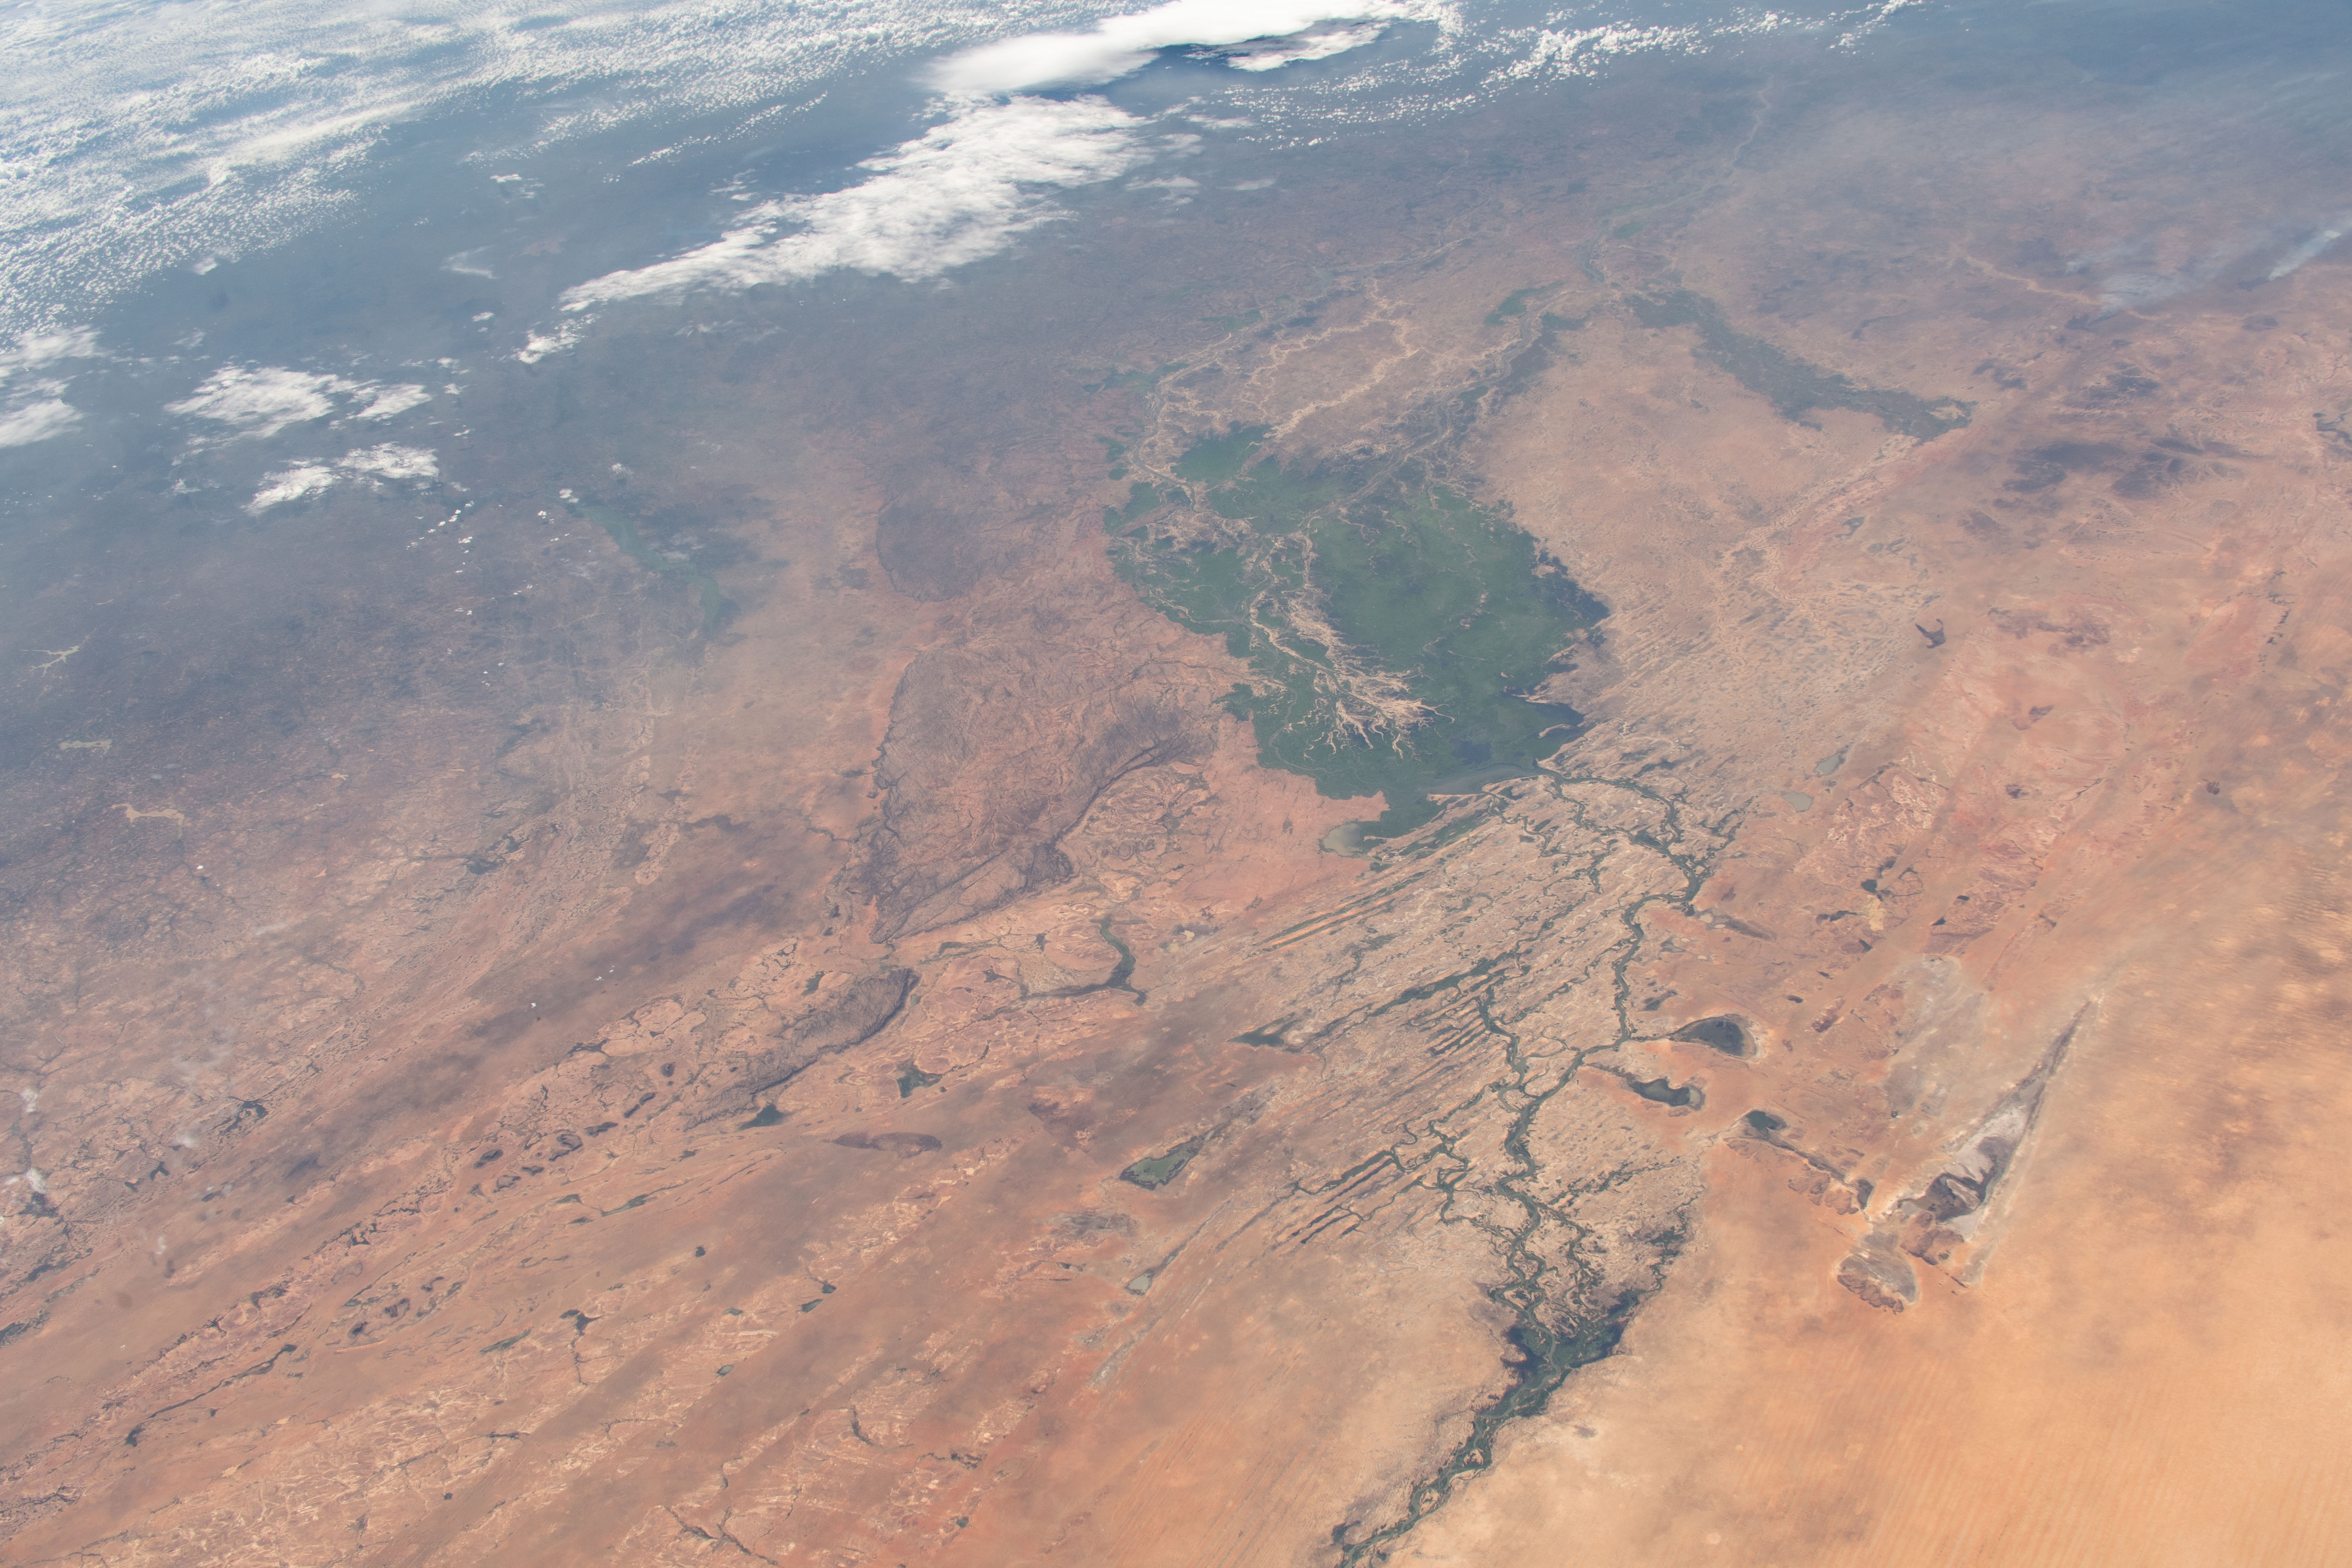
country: MALI
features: MOPTI, LAKE FAGUIBINE
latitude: 15.0
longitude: -4.0
